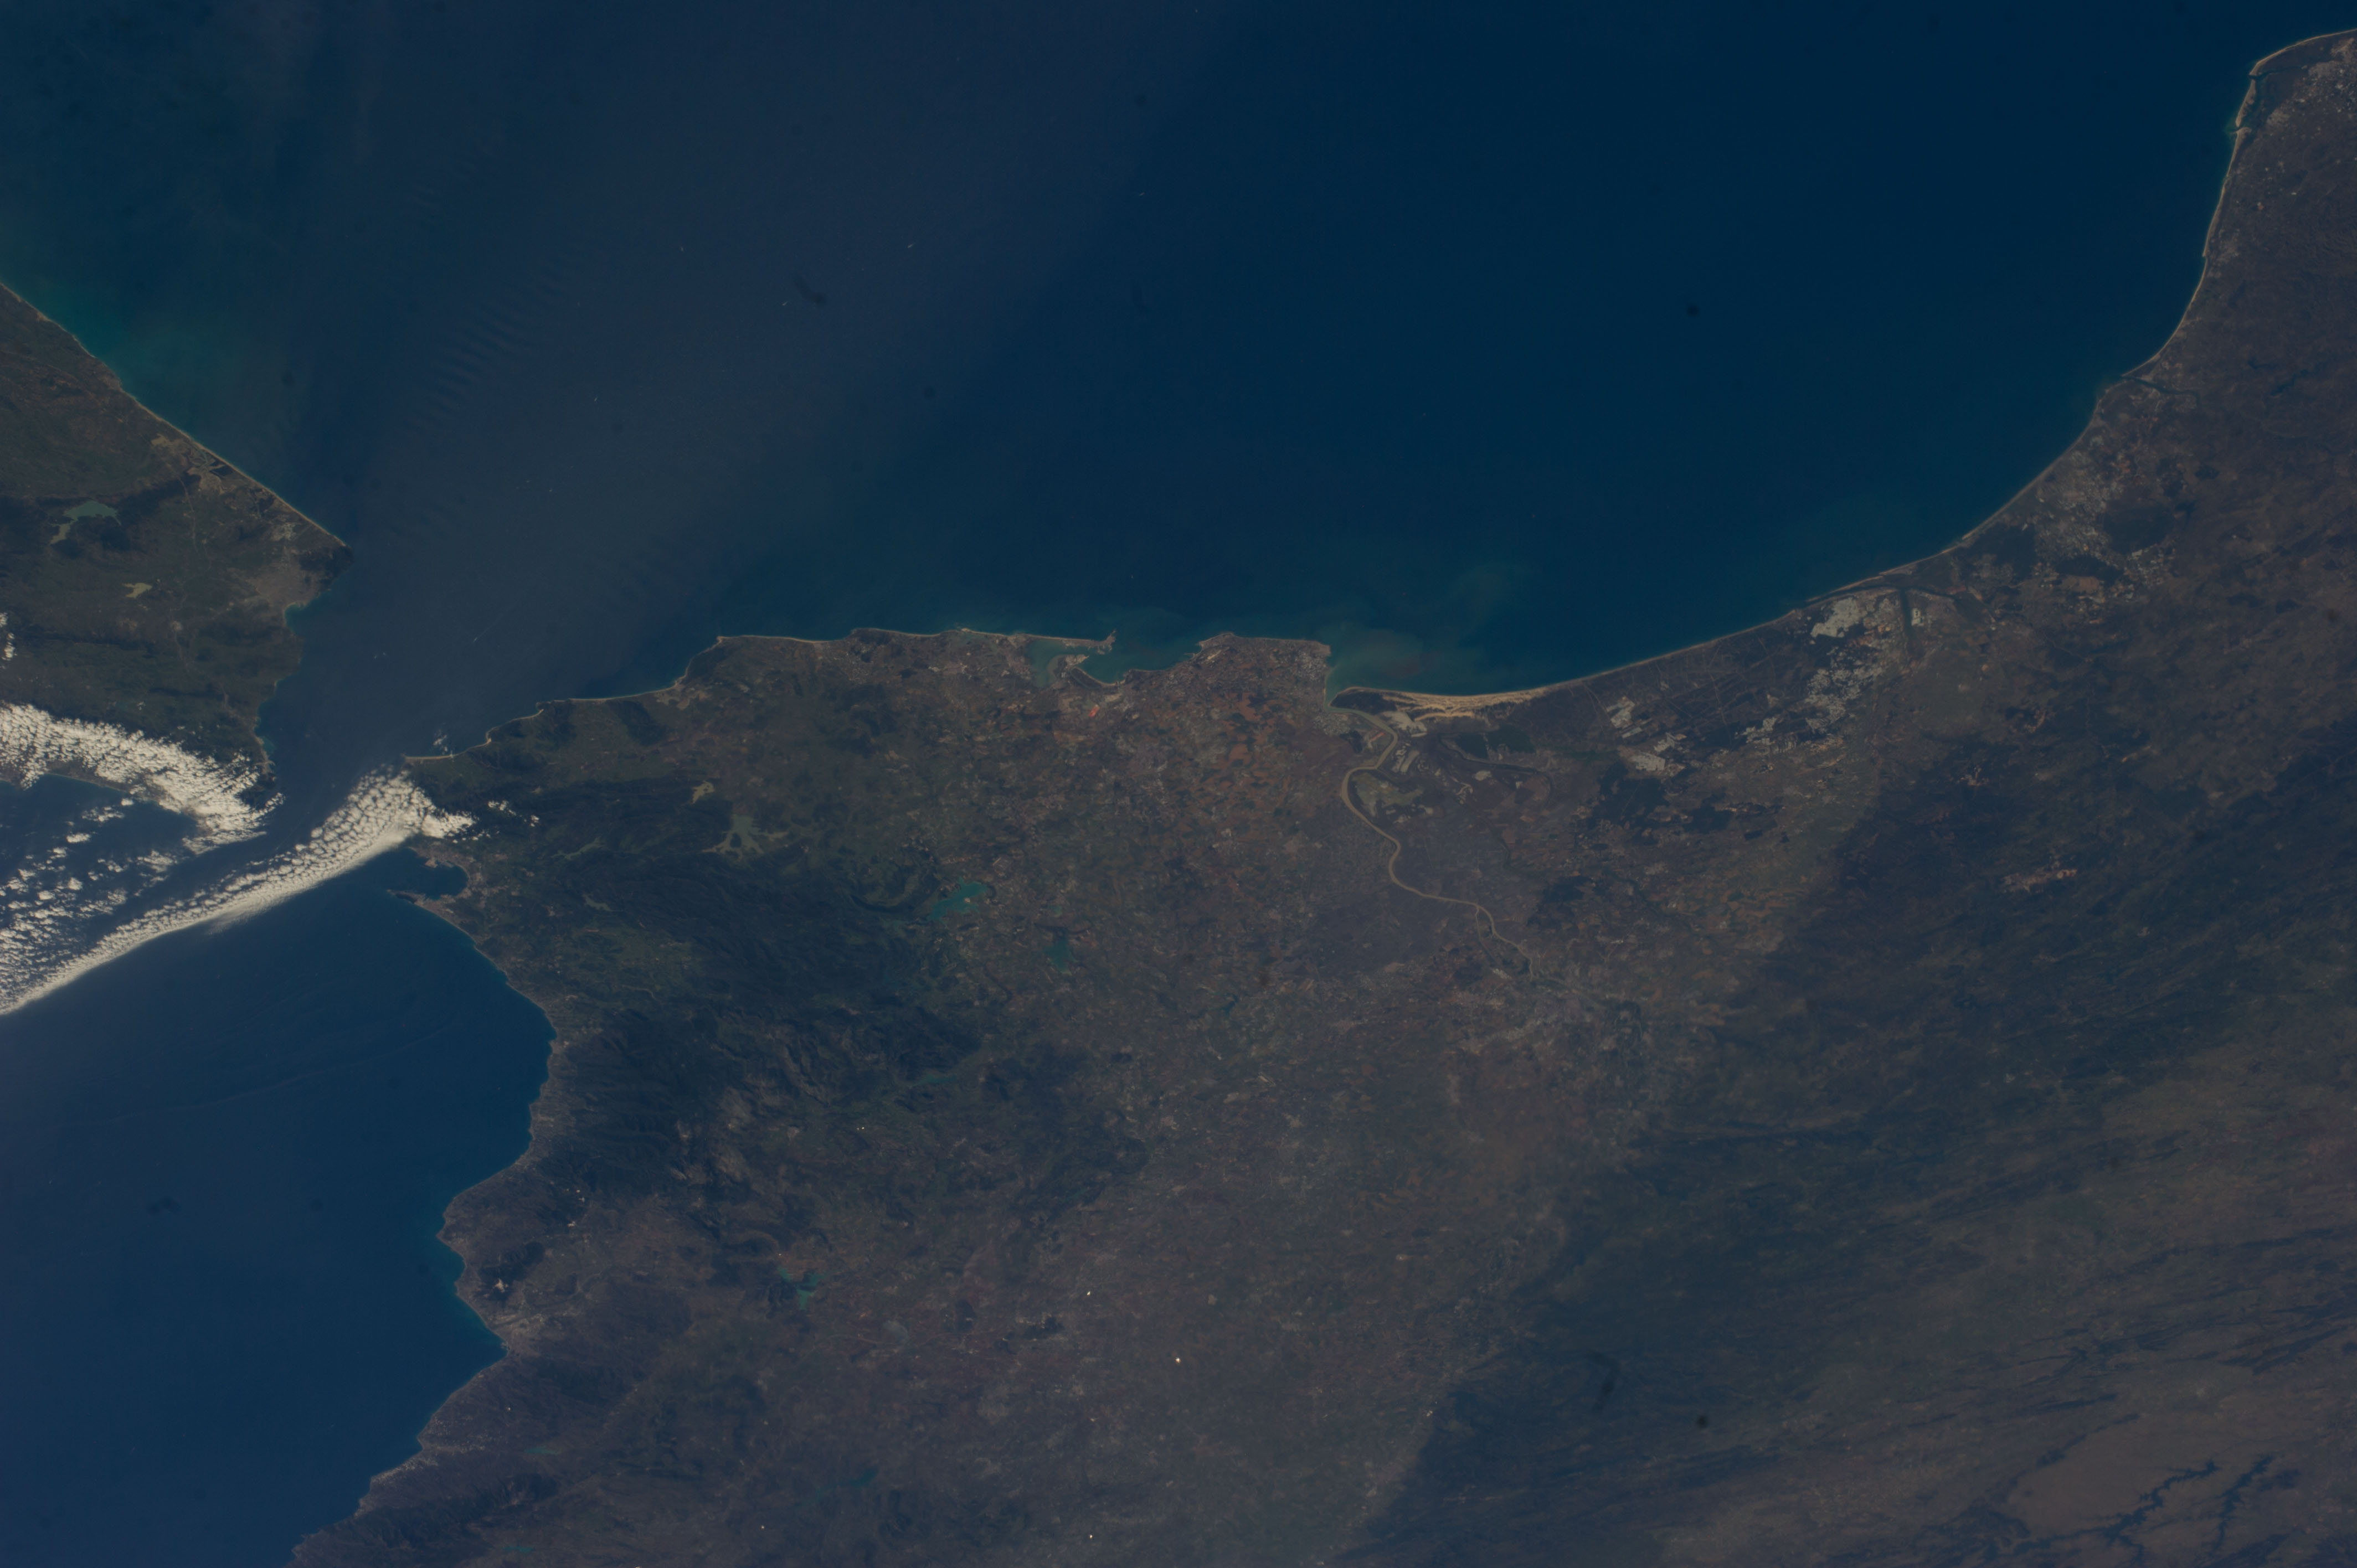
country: SPAIN
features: CADIZ, GIBRALTAR, LOS ALCORNOCALES, NATURAL PARK, TANGIERS, CEUTA, TETOUAN, MEDITERRANEAN SEA
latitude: 36.7
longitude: -6.2
